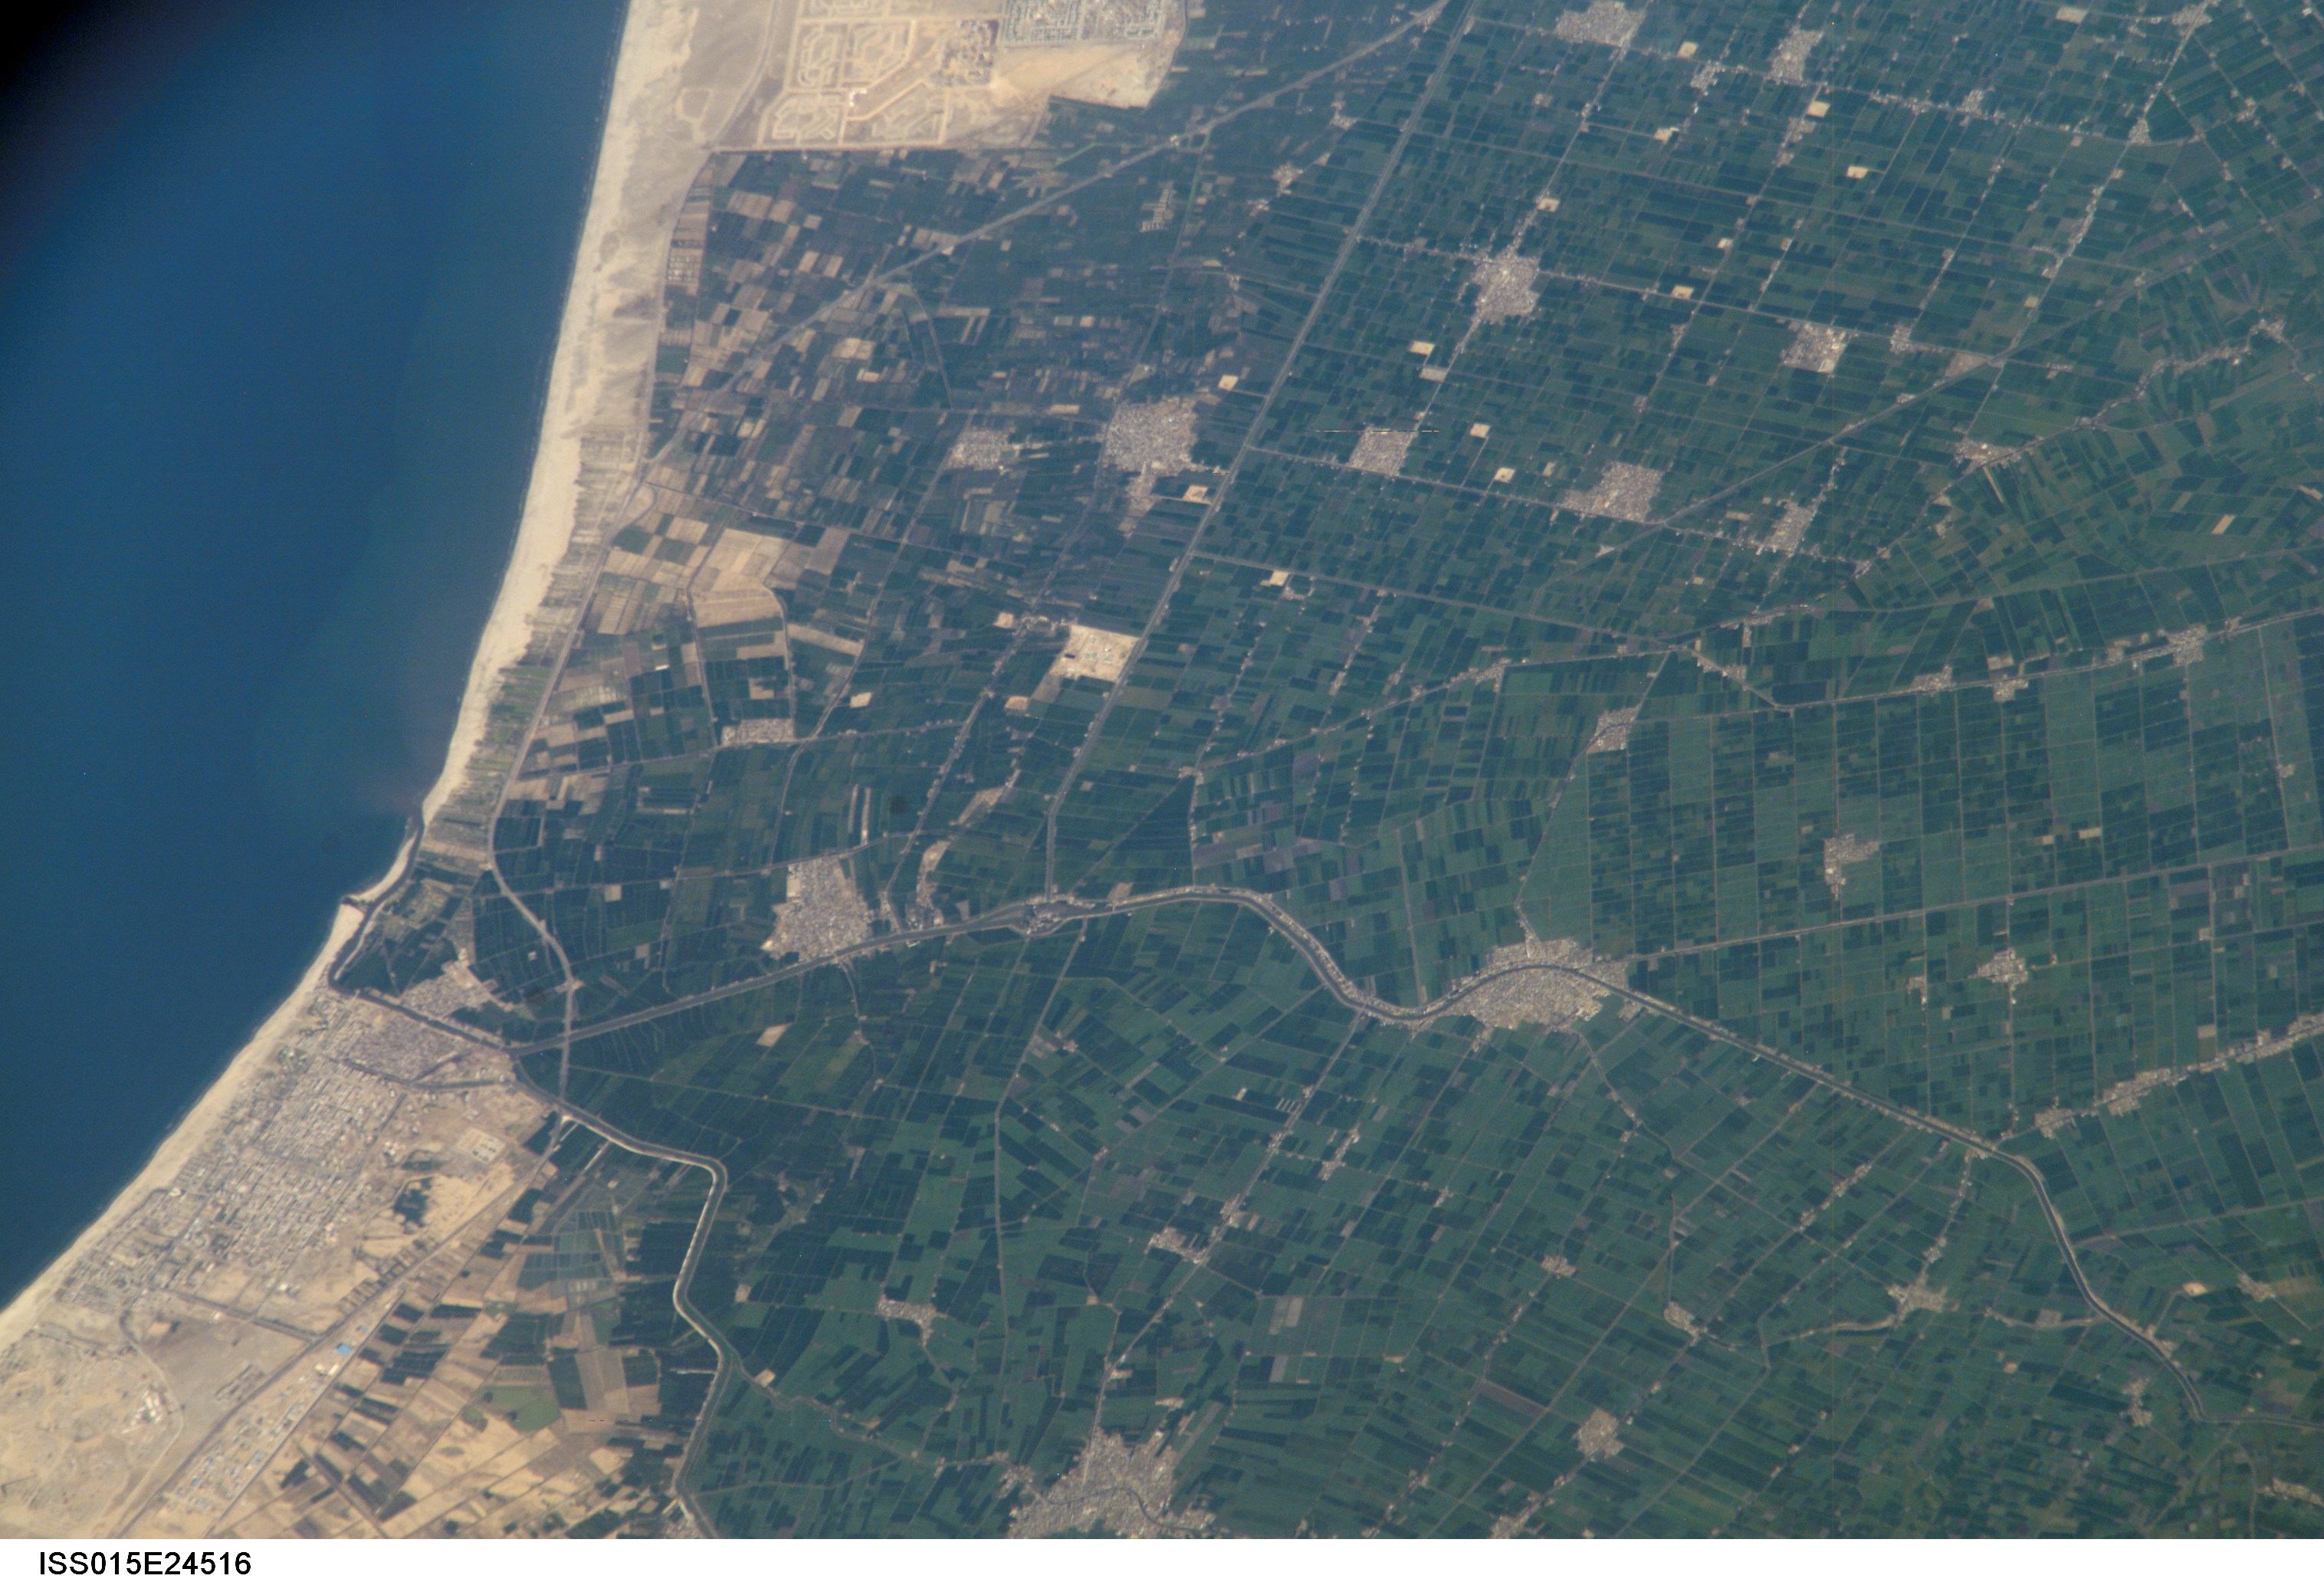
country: EGYPT
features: COAST, INDUSTRY W. OF DUMYAT
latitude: 31.4
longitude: 31.6
